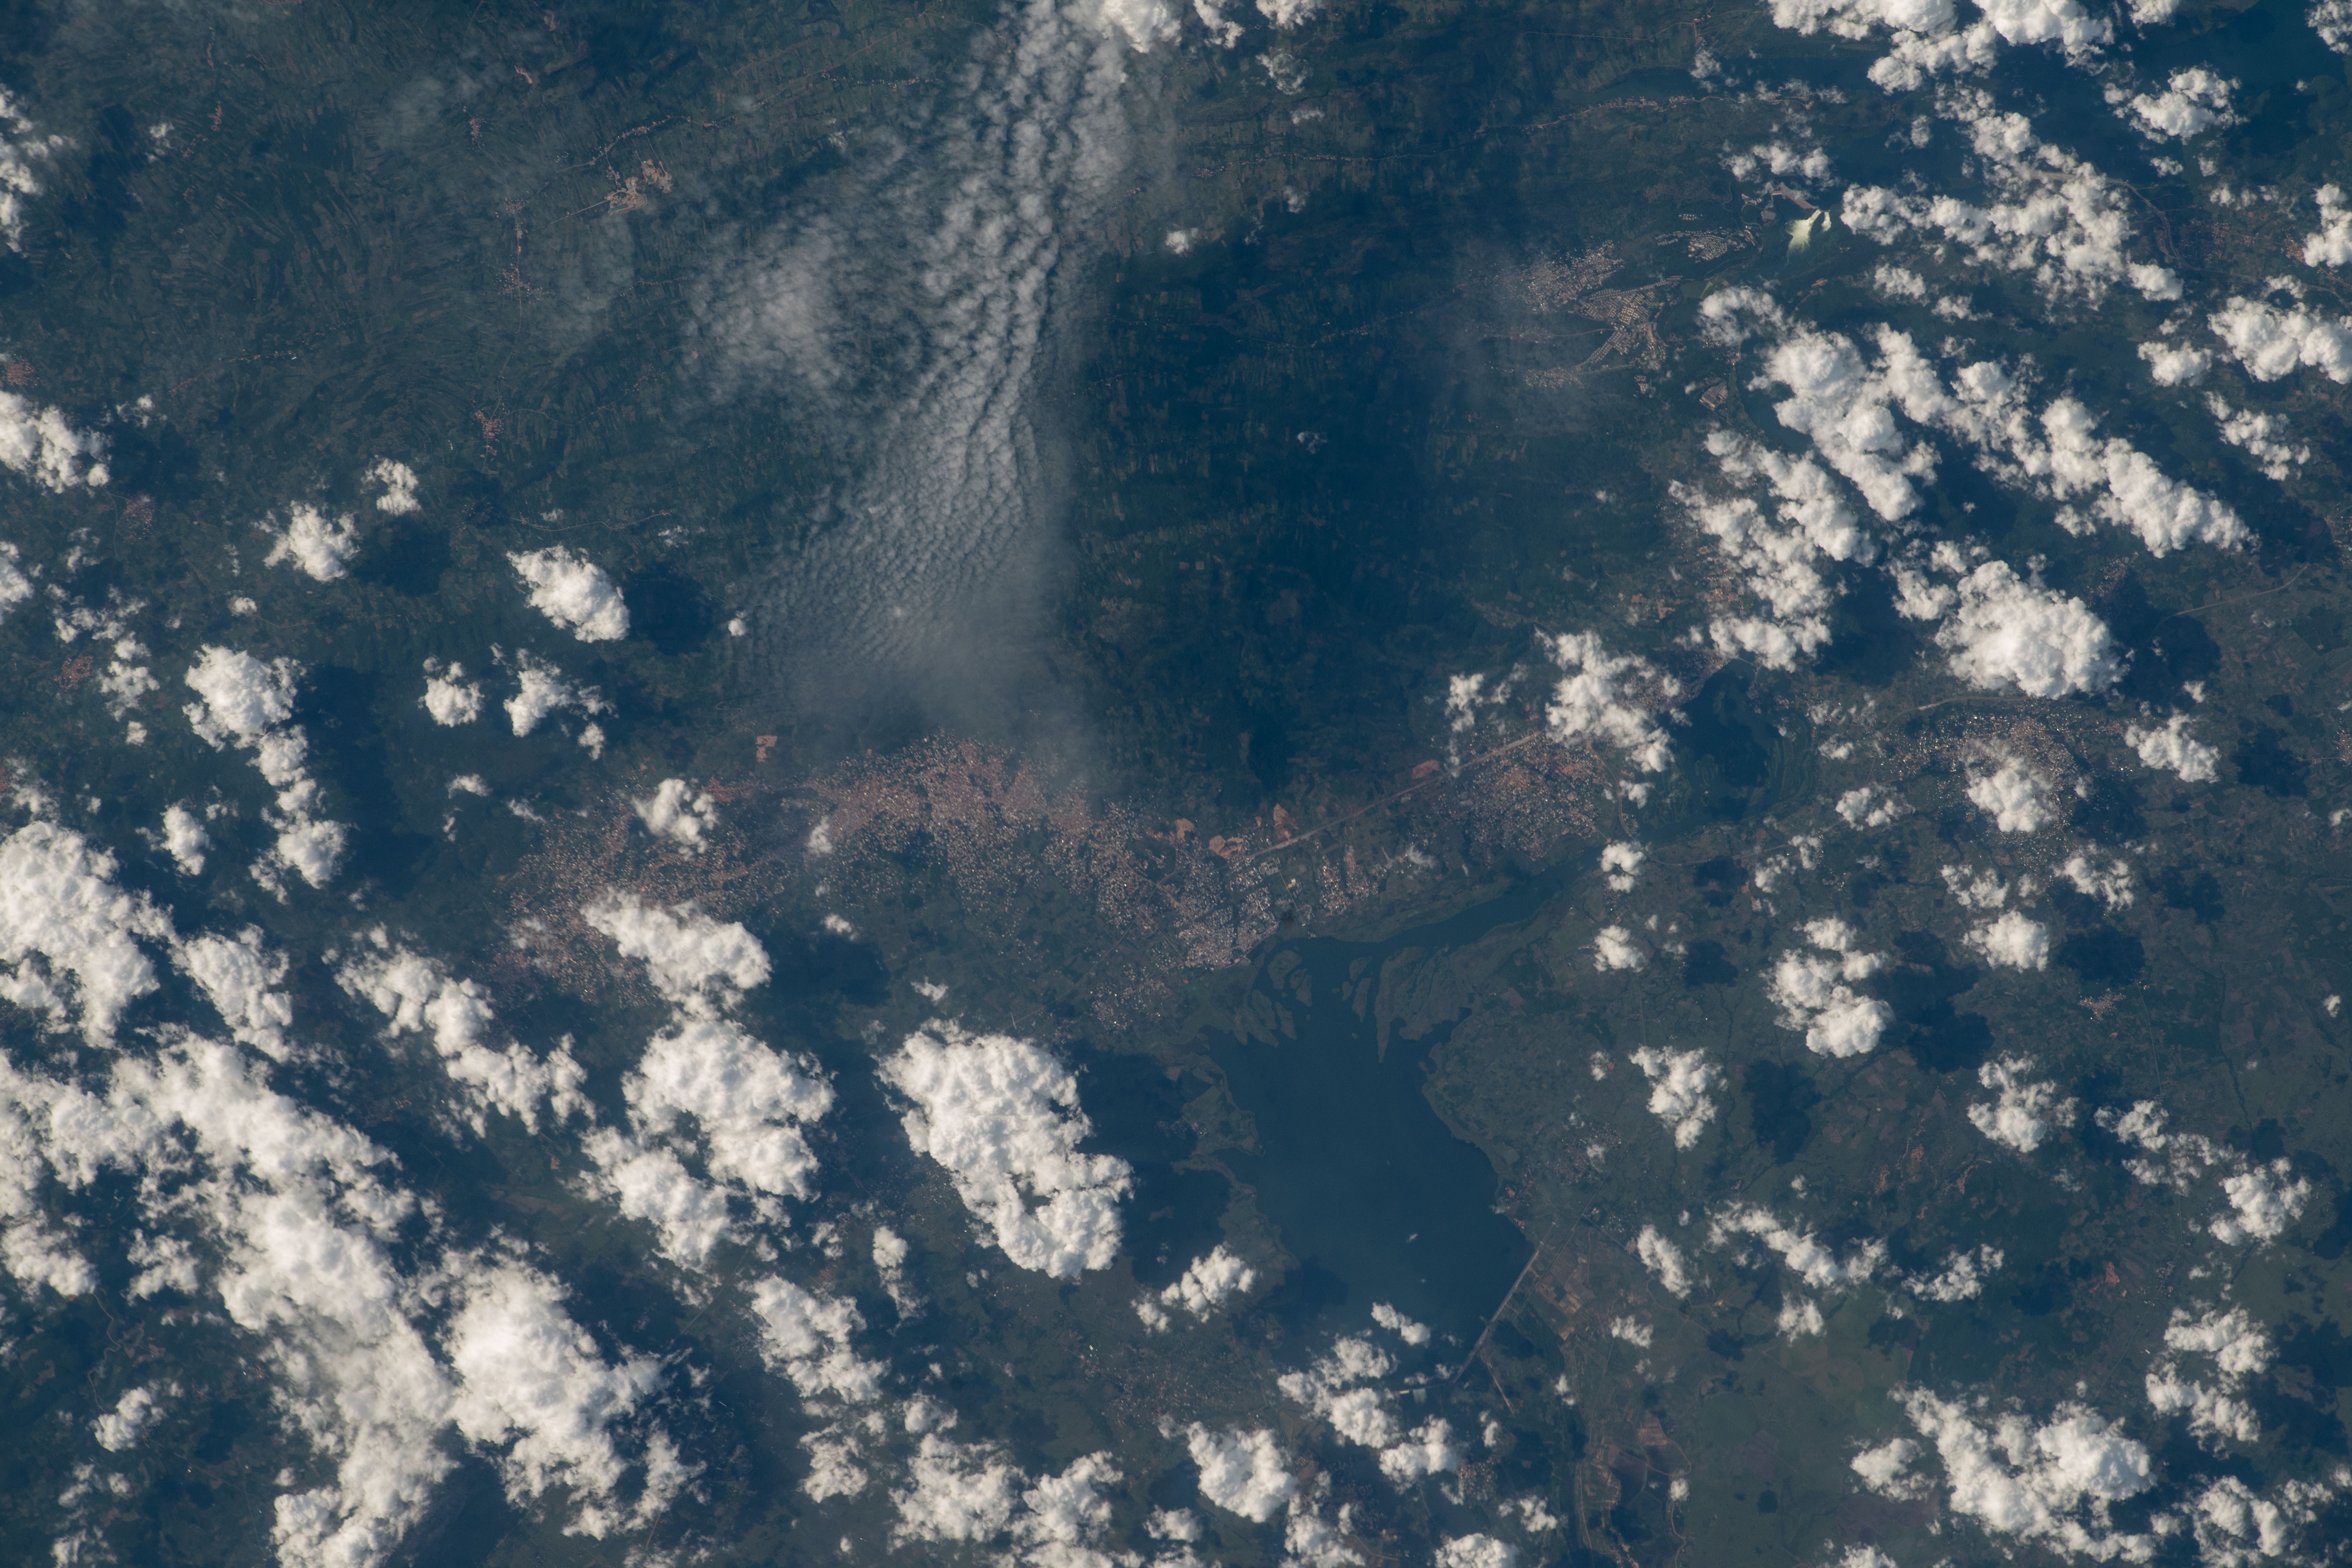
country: GHANA
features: VOLTA RIVER, KPONG DAM, SOMANYA, FLOODING
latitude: 6.2
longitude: 0.0
